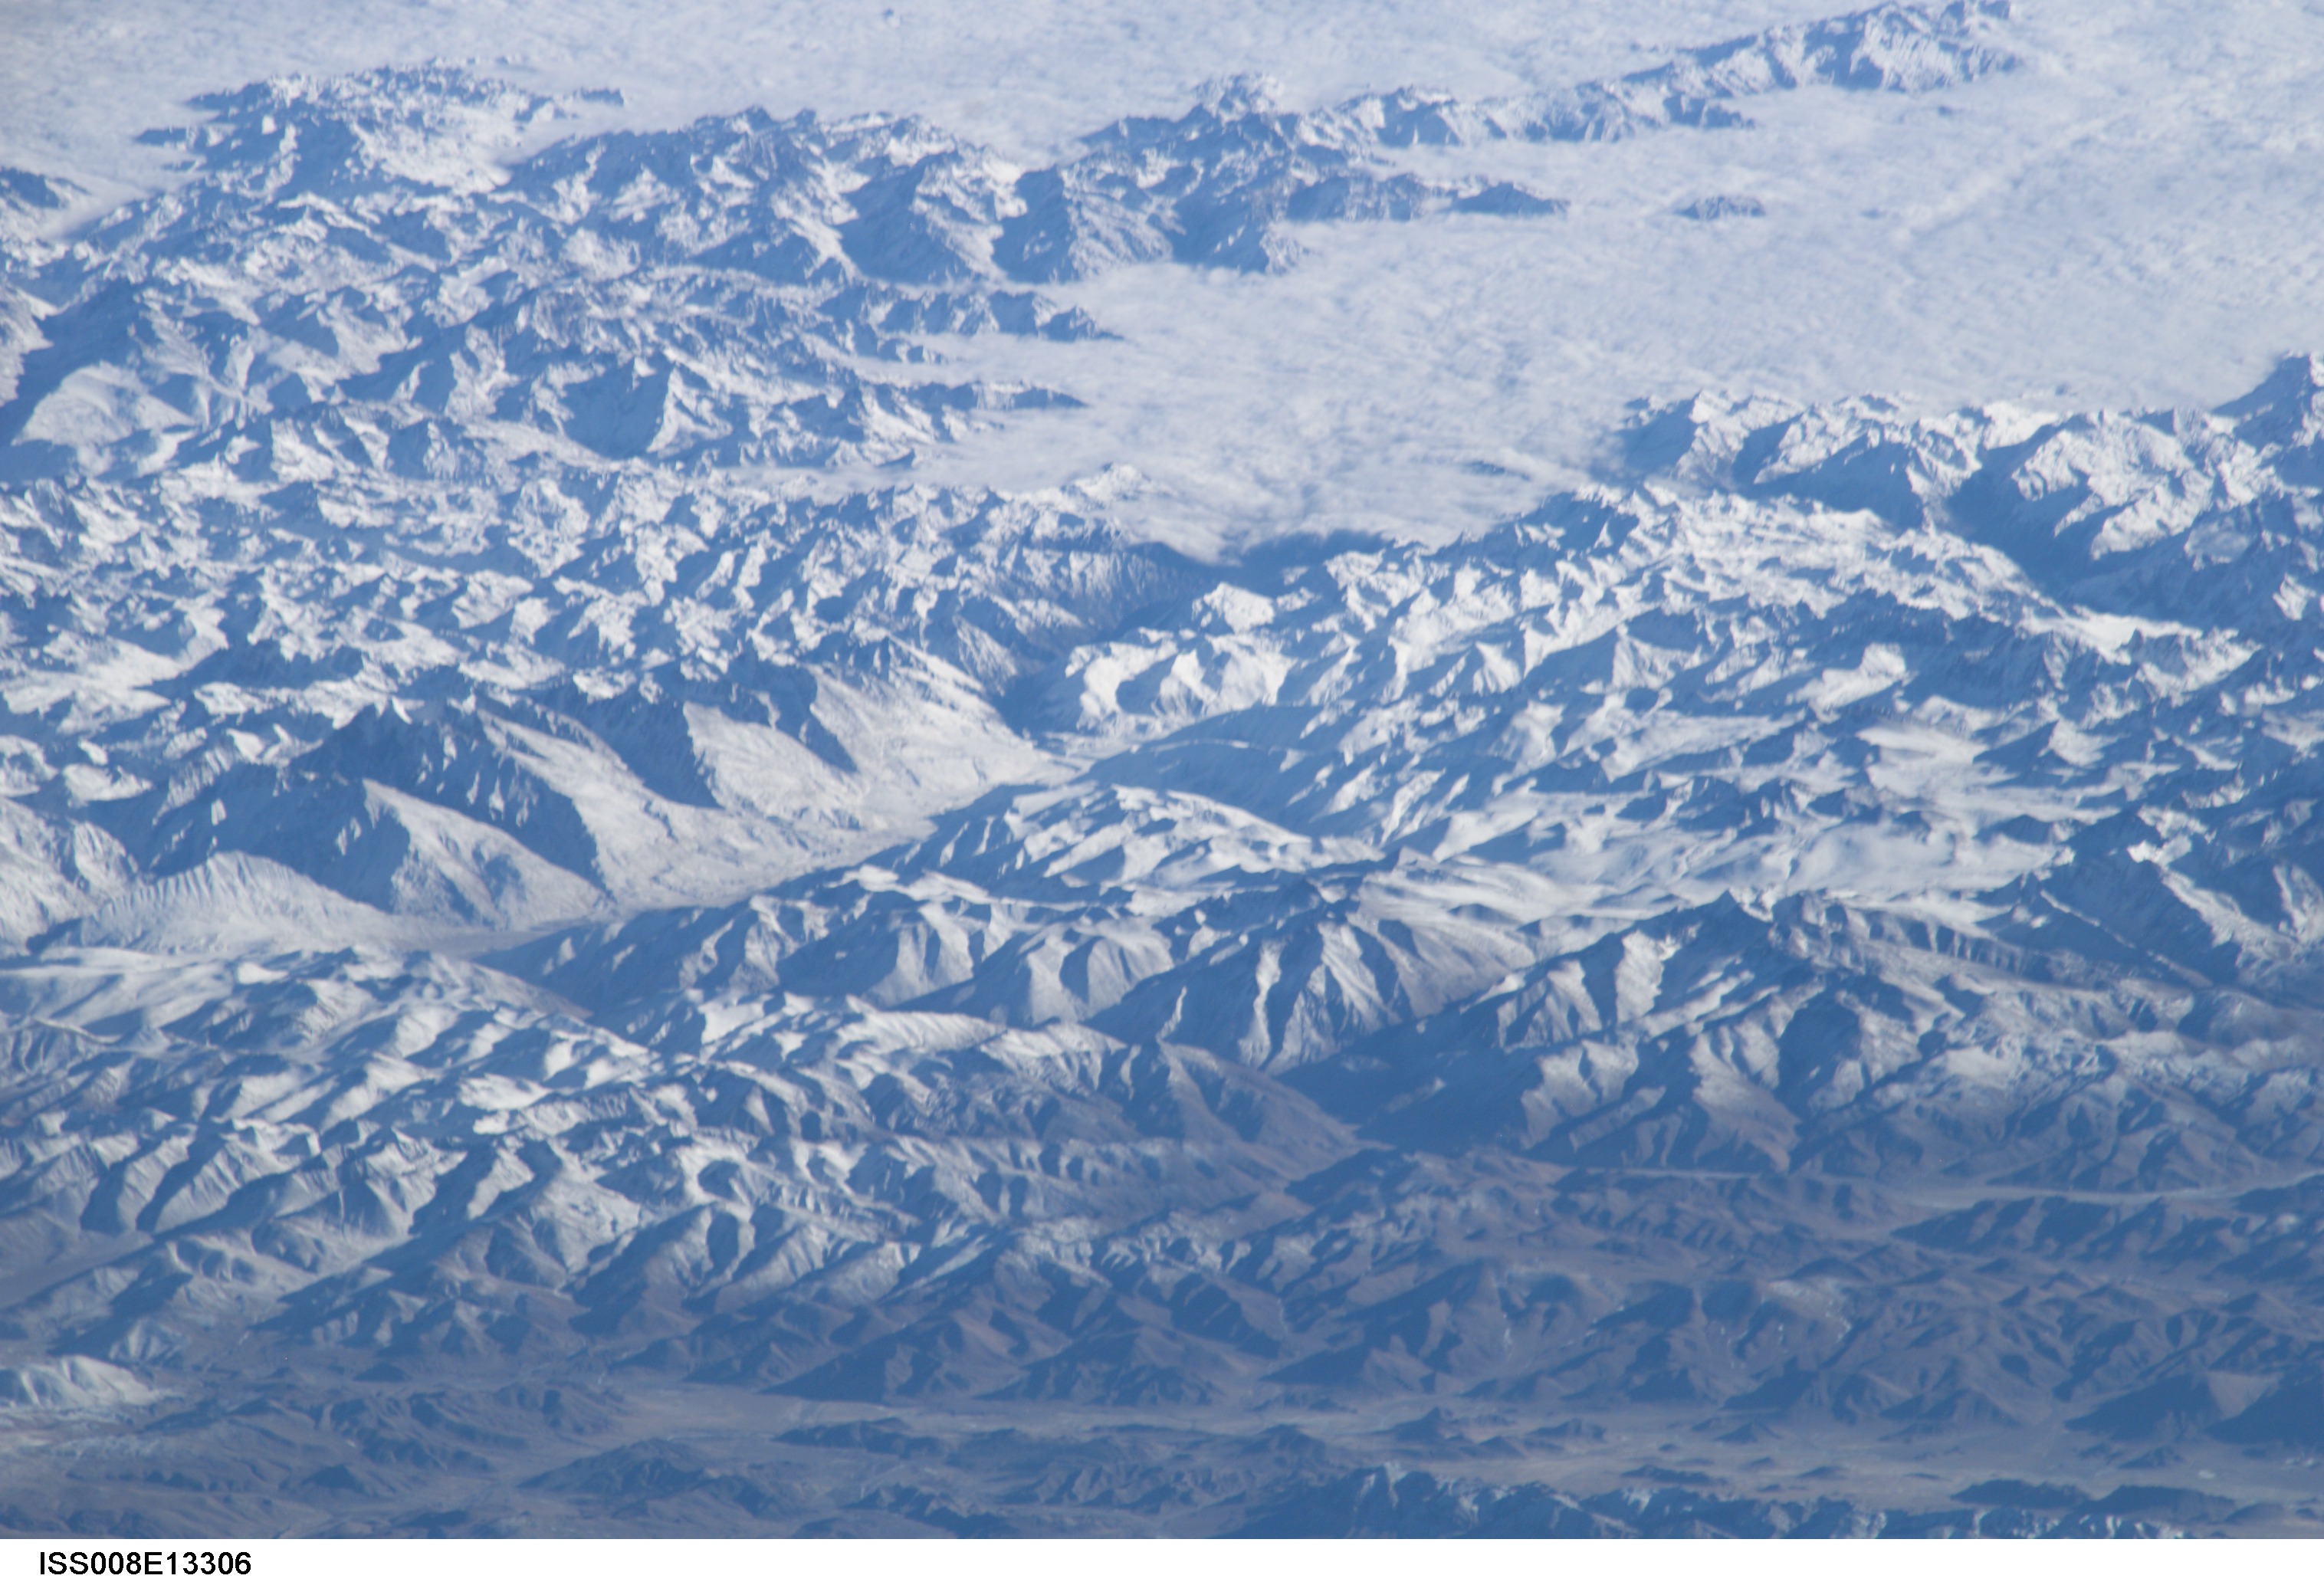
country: CHINA
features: HIMALAYA RANGE, POPTI PASS
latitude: 28.0
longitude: 87.0
